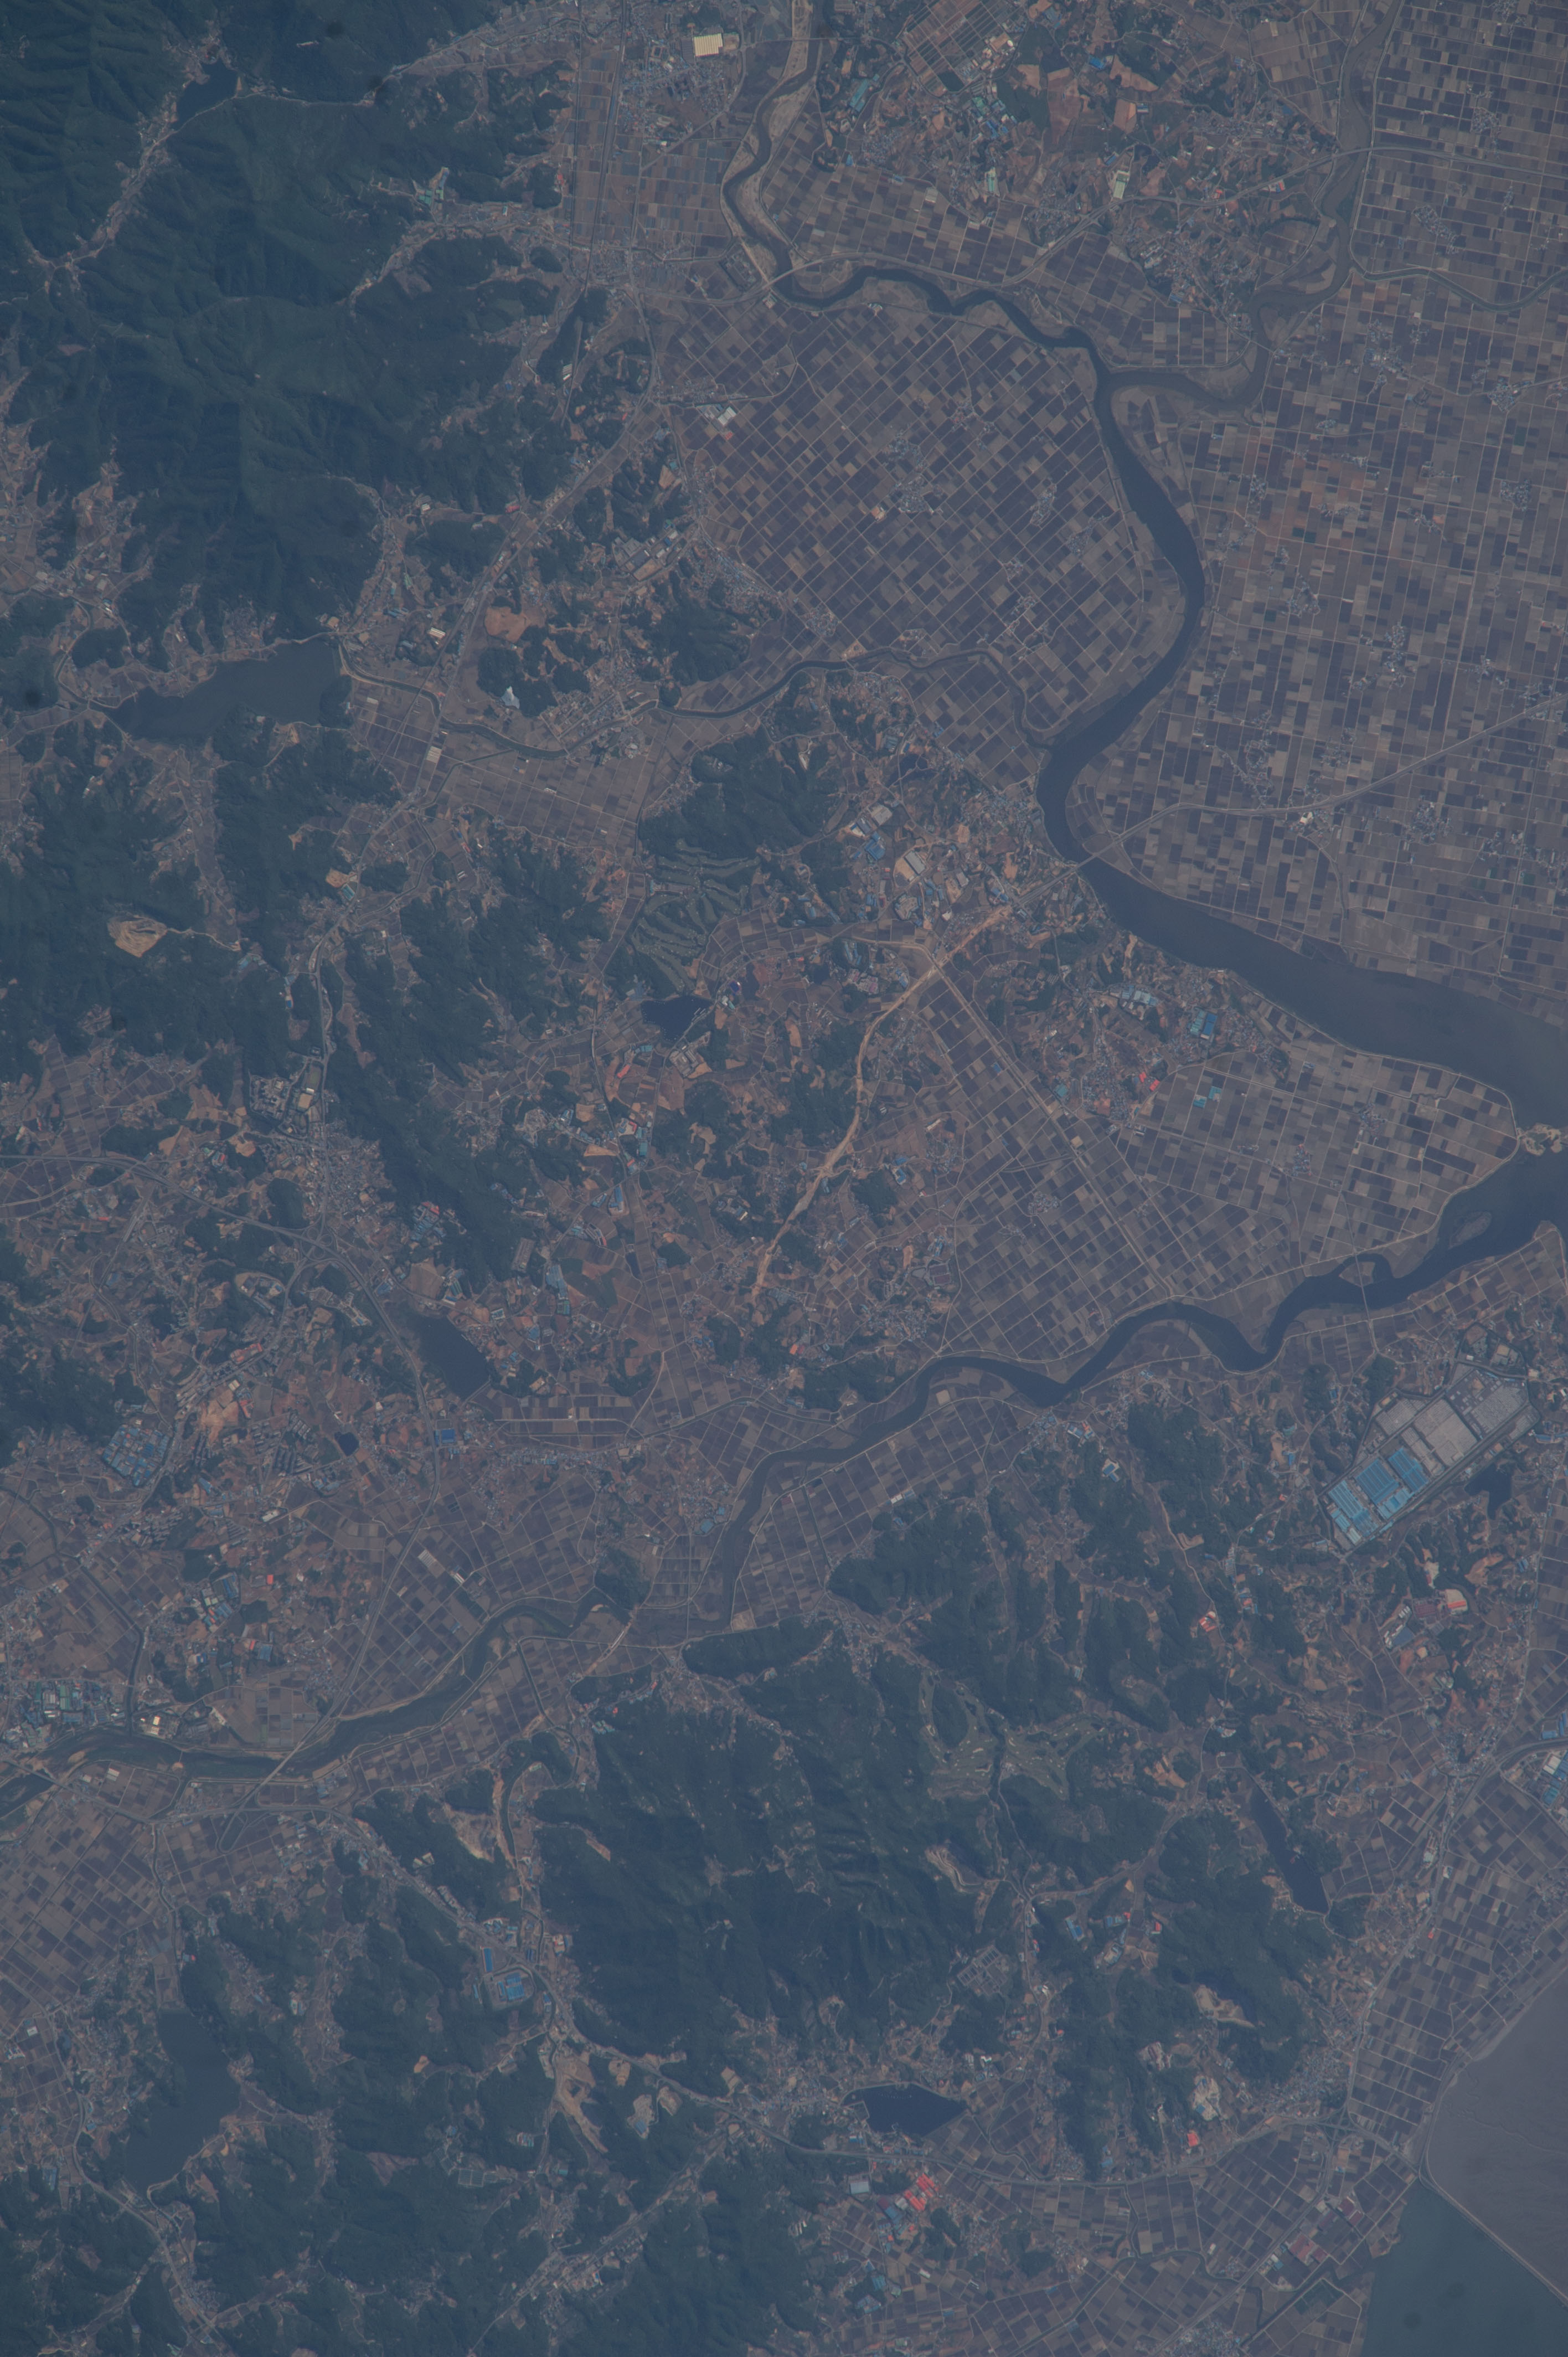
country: SOUTH KOREA
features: DAEHEUNG-RI, SEONJANG-MYEON, ASAN-SI, CHUNGCHEONGNAM-DO, SOUTH KOREA,W, SOUTH KOREA, CHUNGCHEONGNAM-DO, ASAN BAY, HYEONDAE-RO, ASAN, DOGO-MYEON, SINAM-MYEON, HAPDEOK-EUP,SINCHANG-MYEON, ASAN-SI, CHUNGCHEONGNAM-DO, SOUTH KOREA
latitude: 36.8
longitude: 126.9
